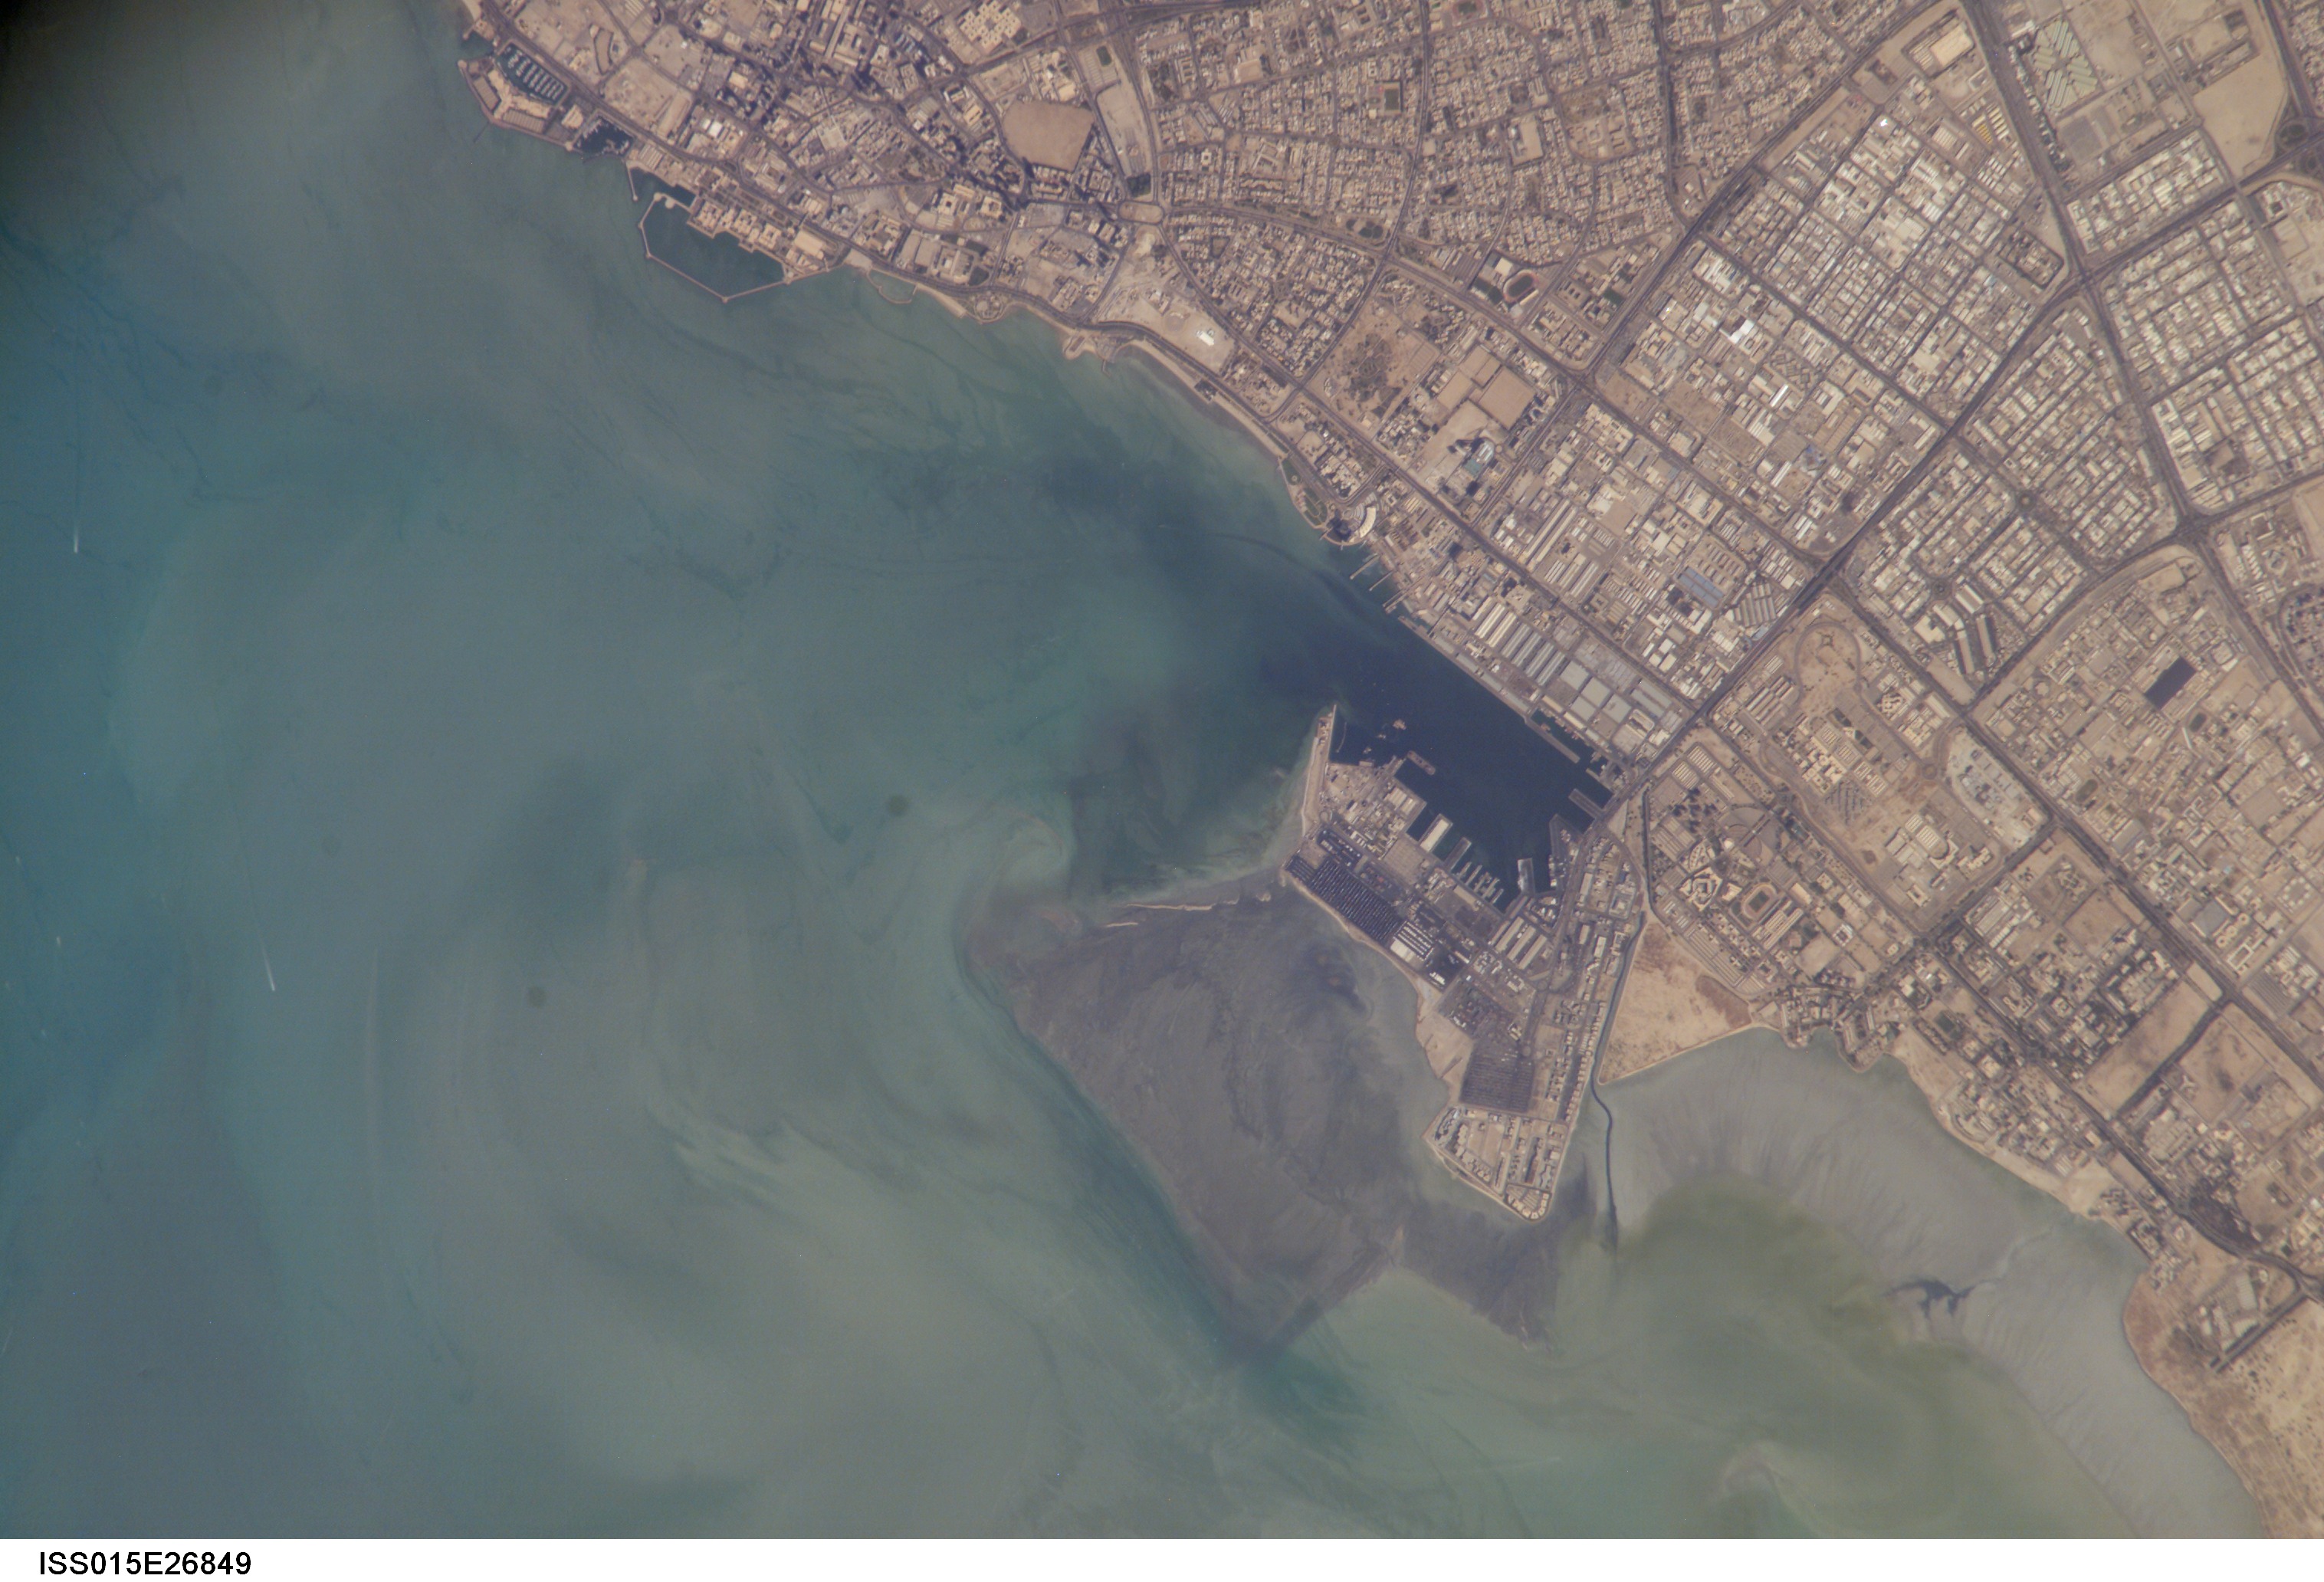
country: KUWAIT
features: KUIWAIT CITY, HARBOR, SED.
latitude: 29.4
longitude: 47.9
